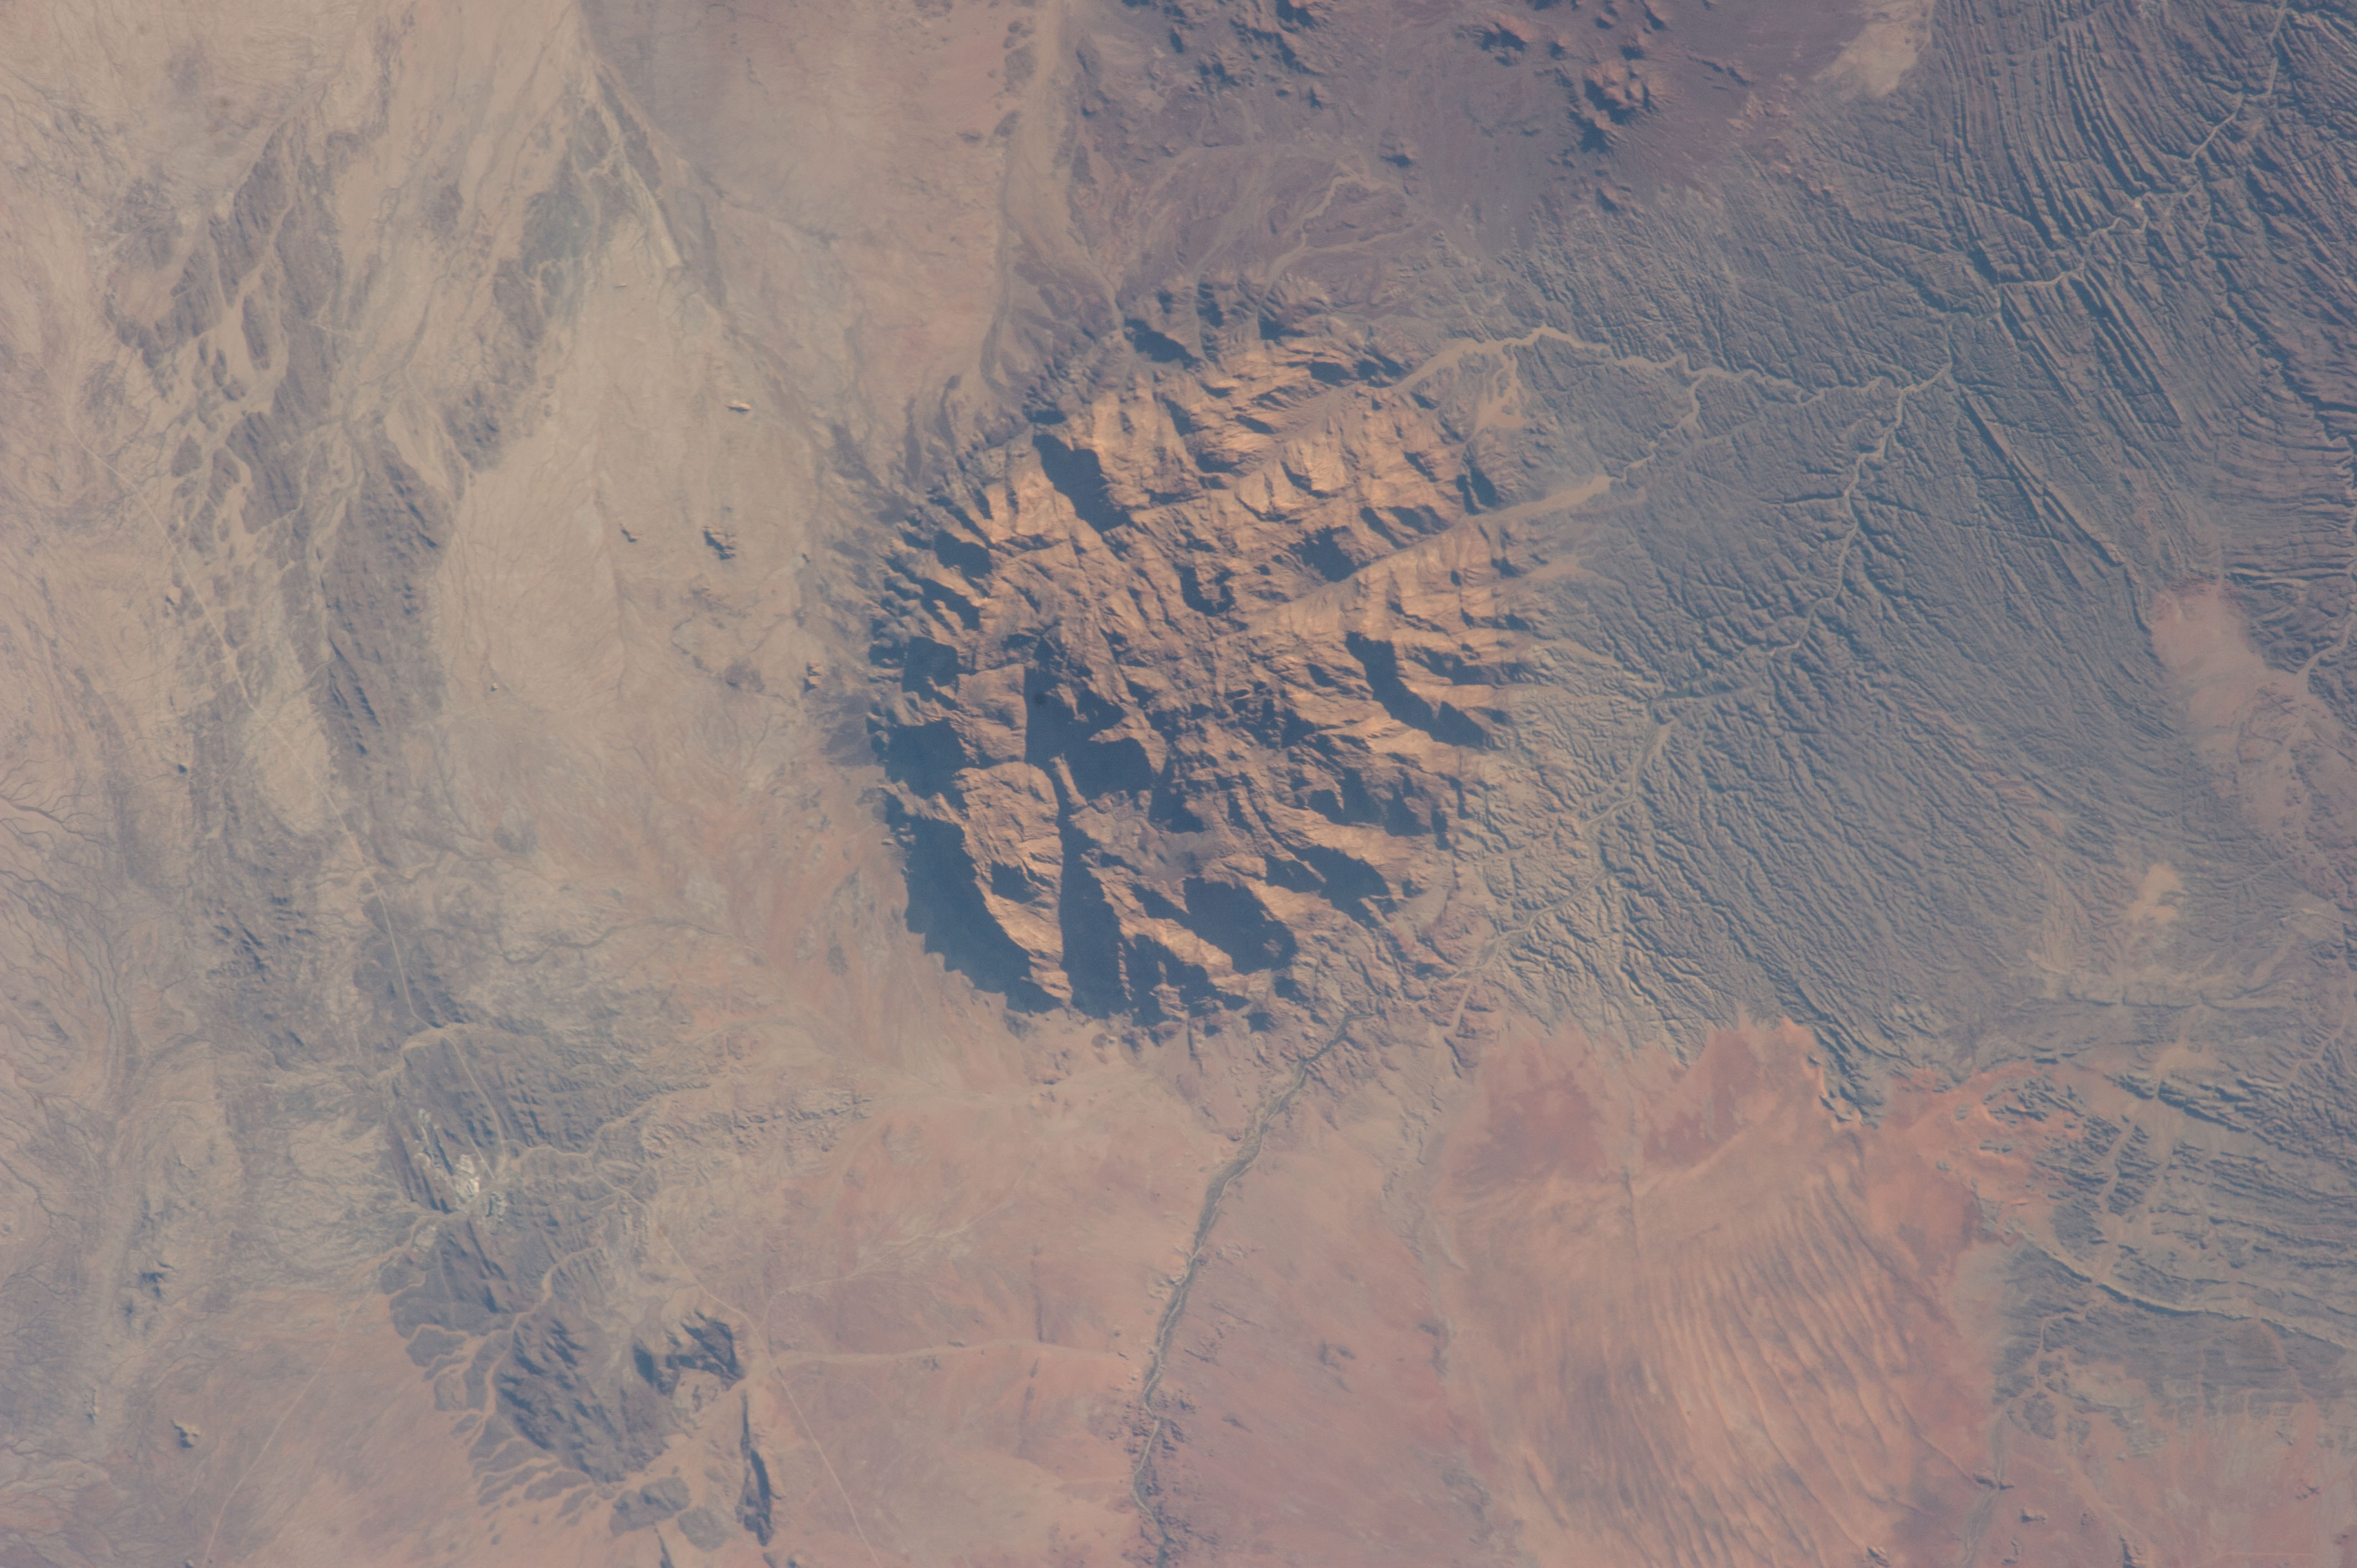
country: NAMIBIA
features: MT BRANDBERG NATURE RESERVE, UIS, BRANDBERG WEST MINE, DESERT
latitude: -21.1
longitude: 14.6
